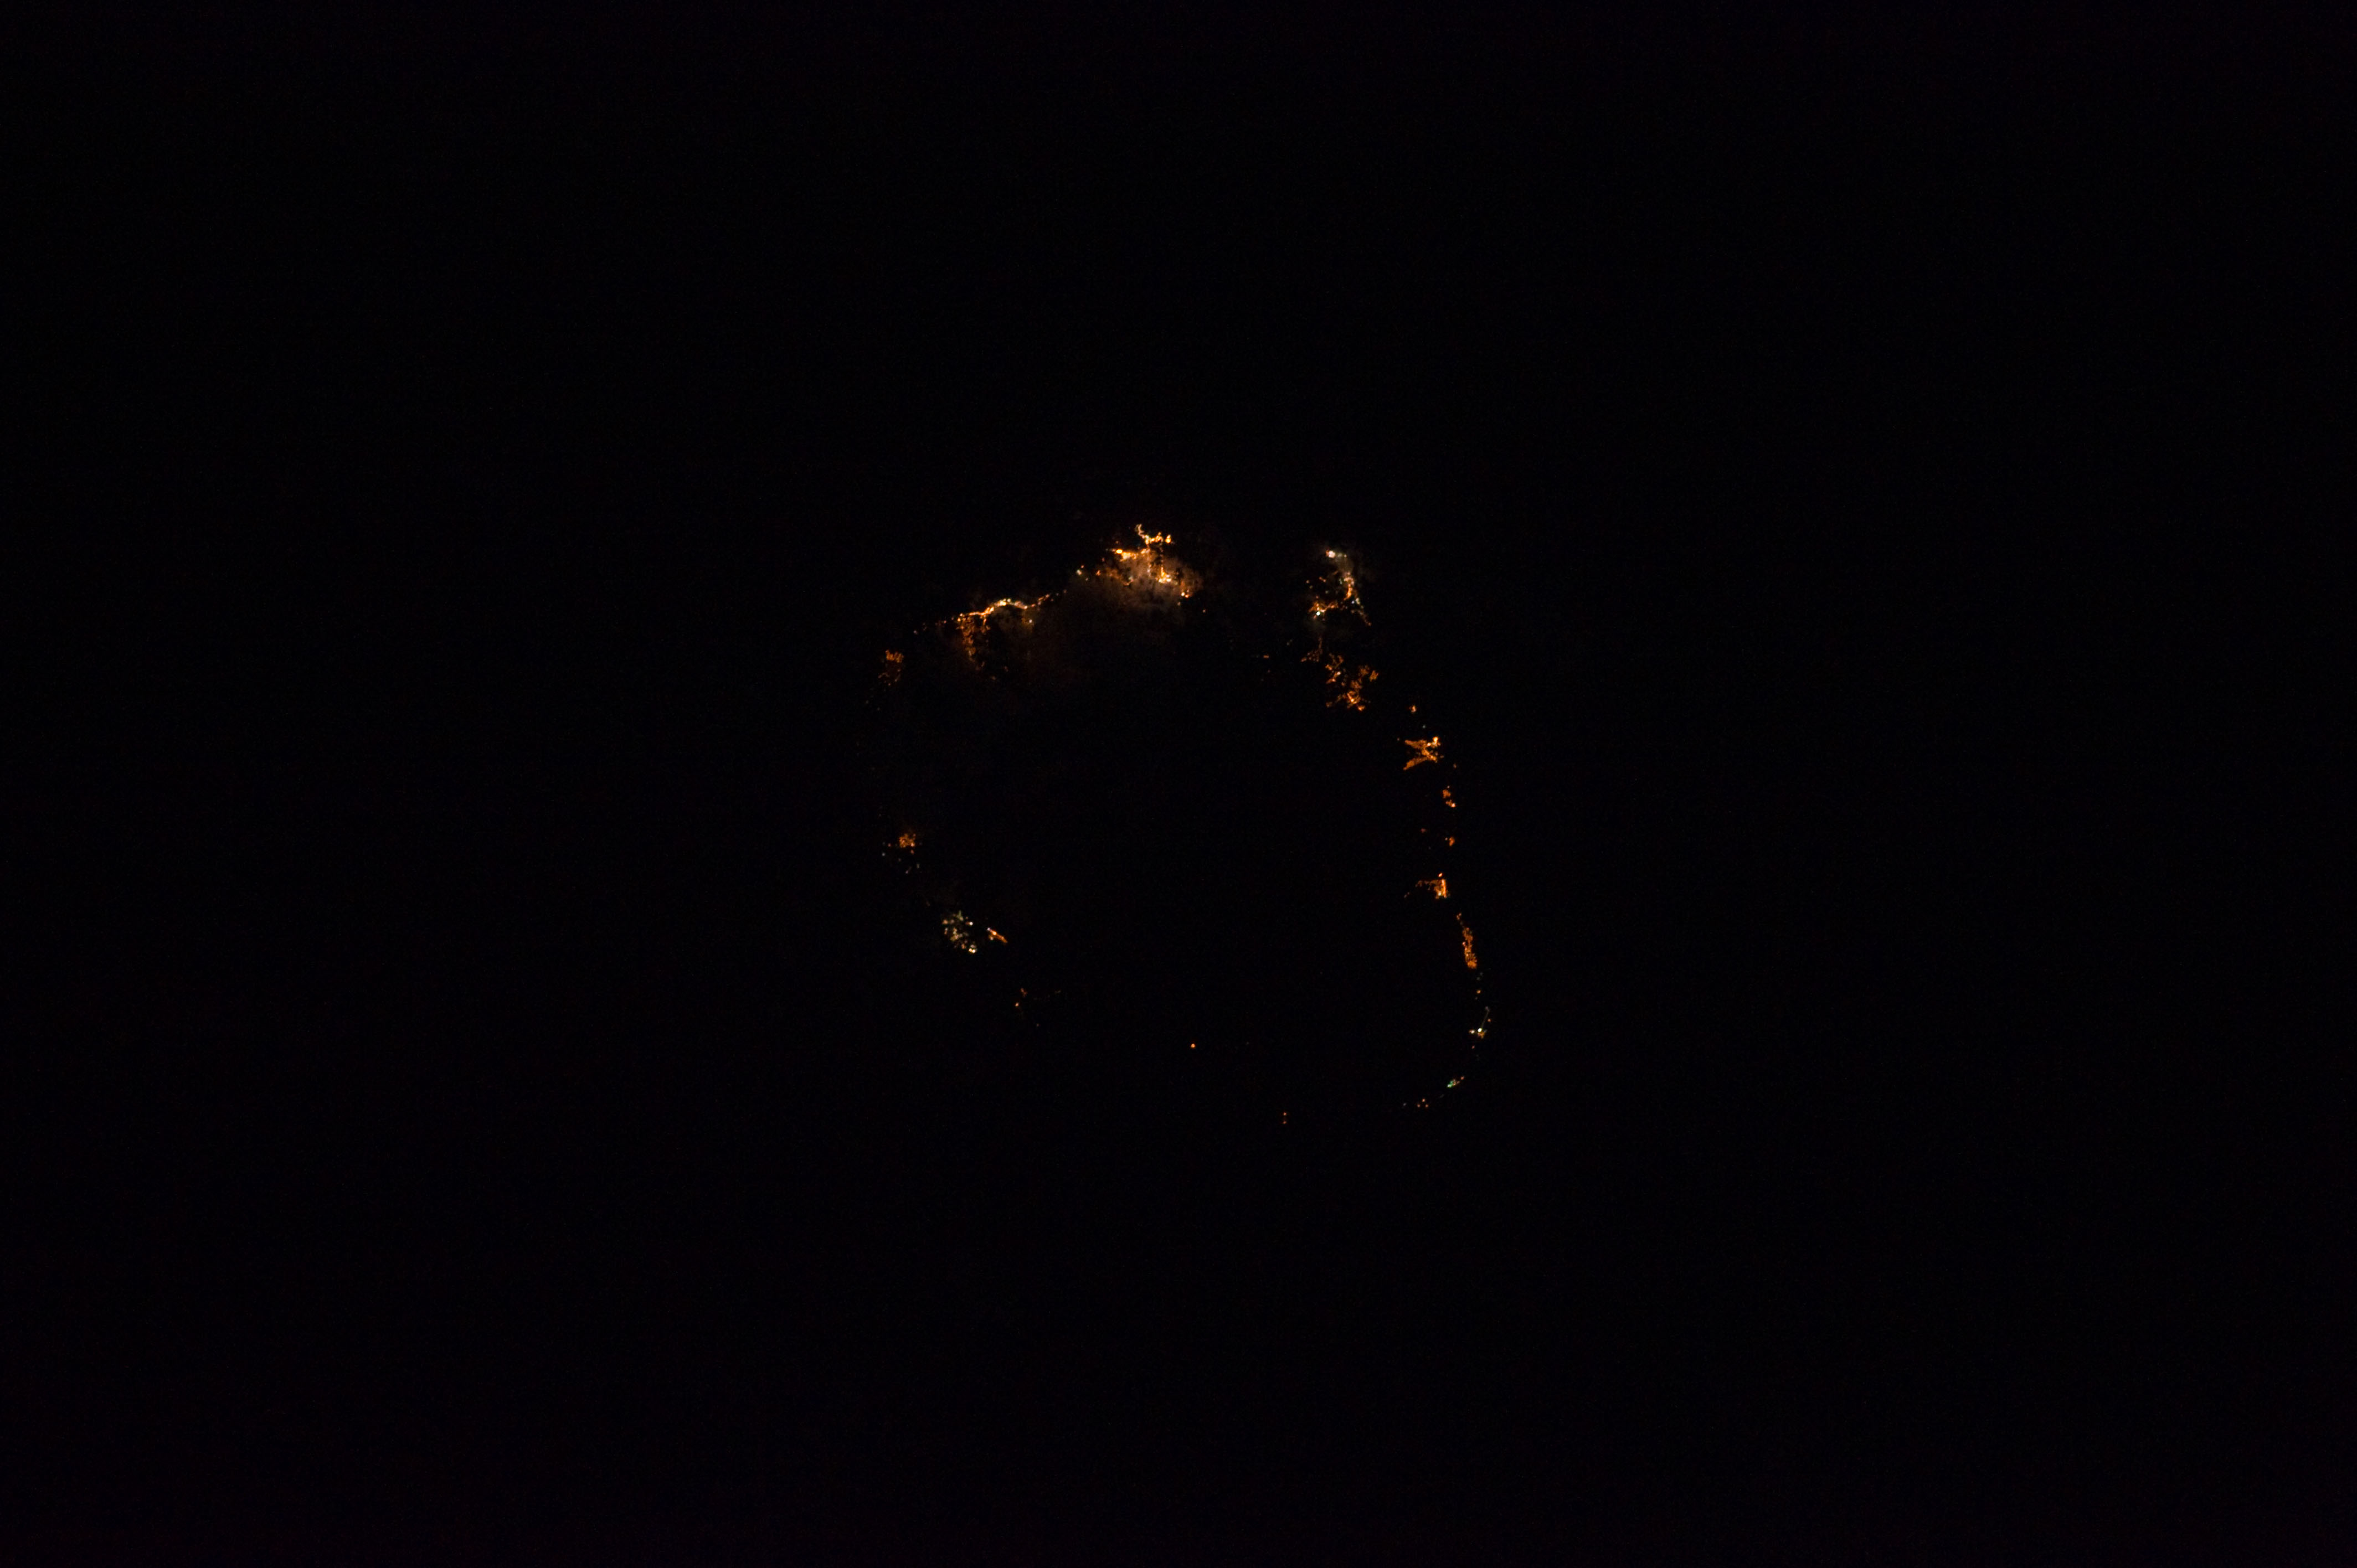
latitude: 21.3
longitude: -157.9
